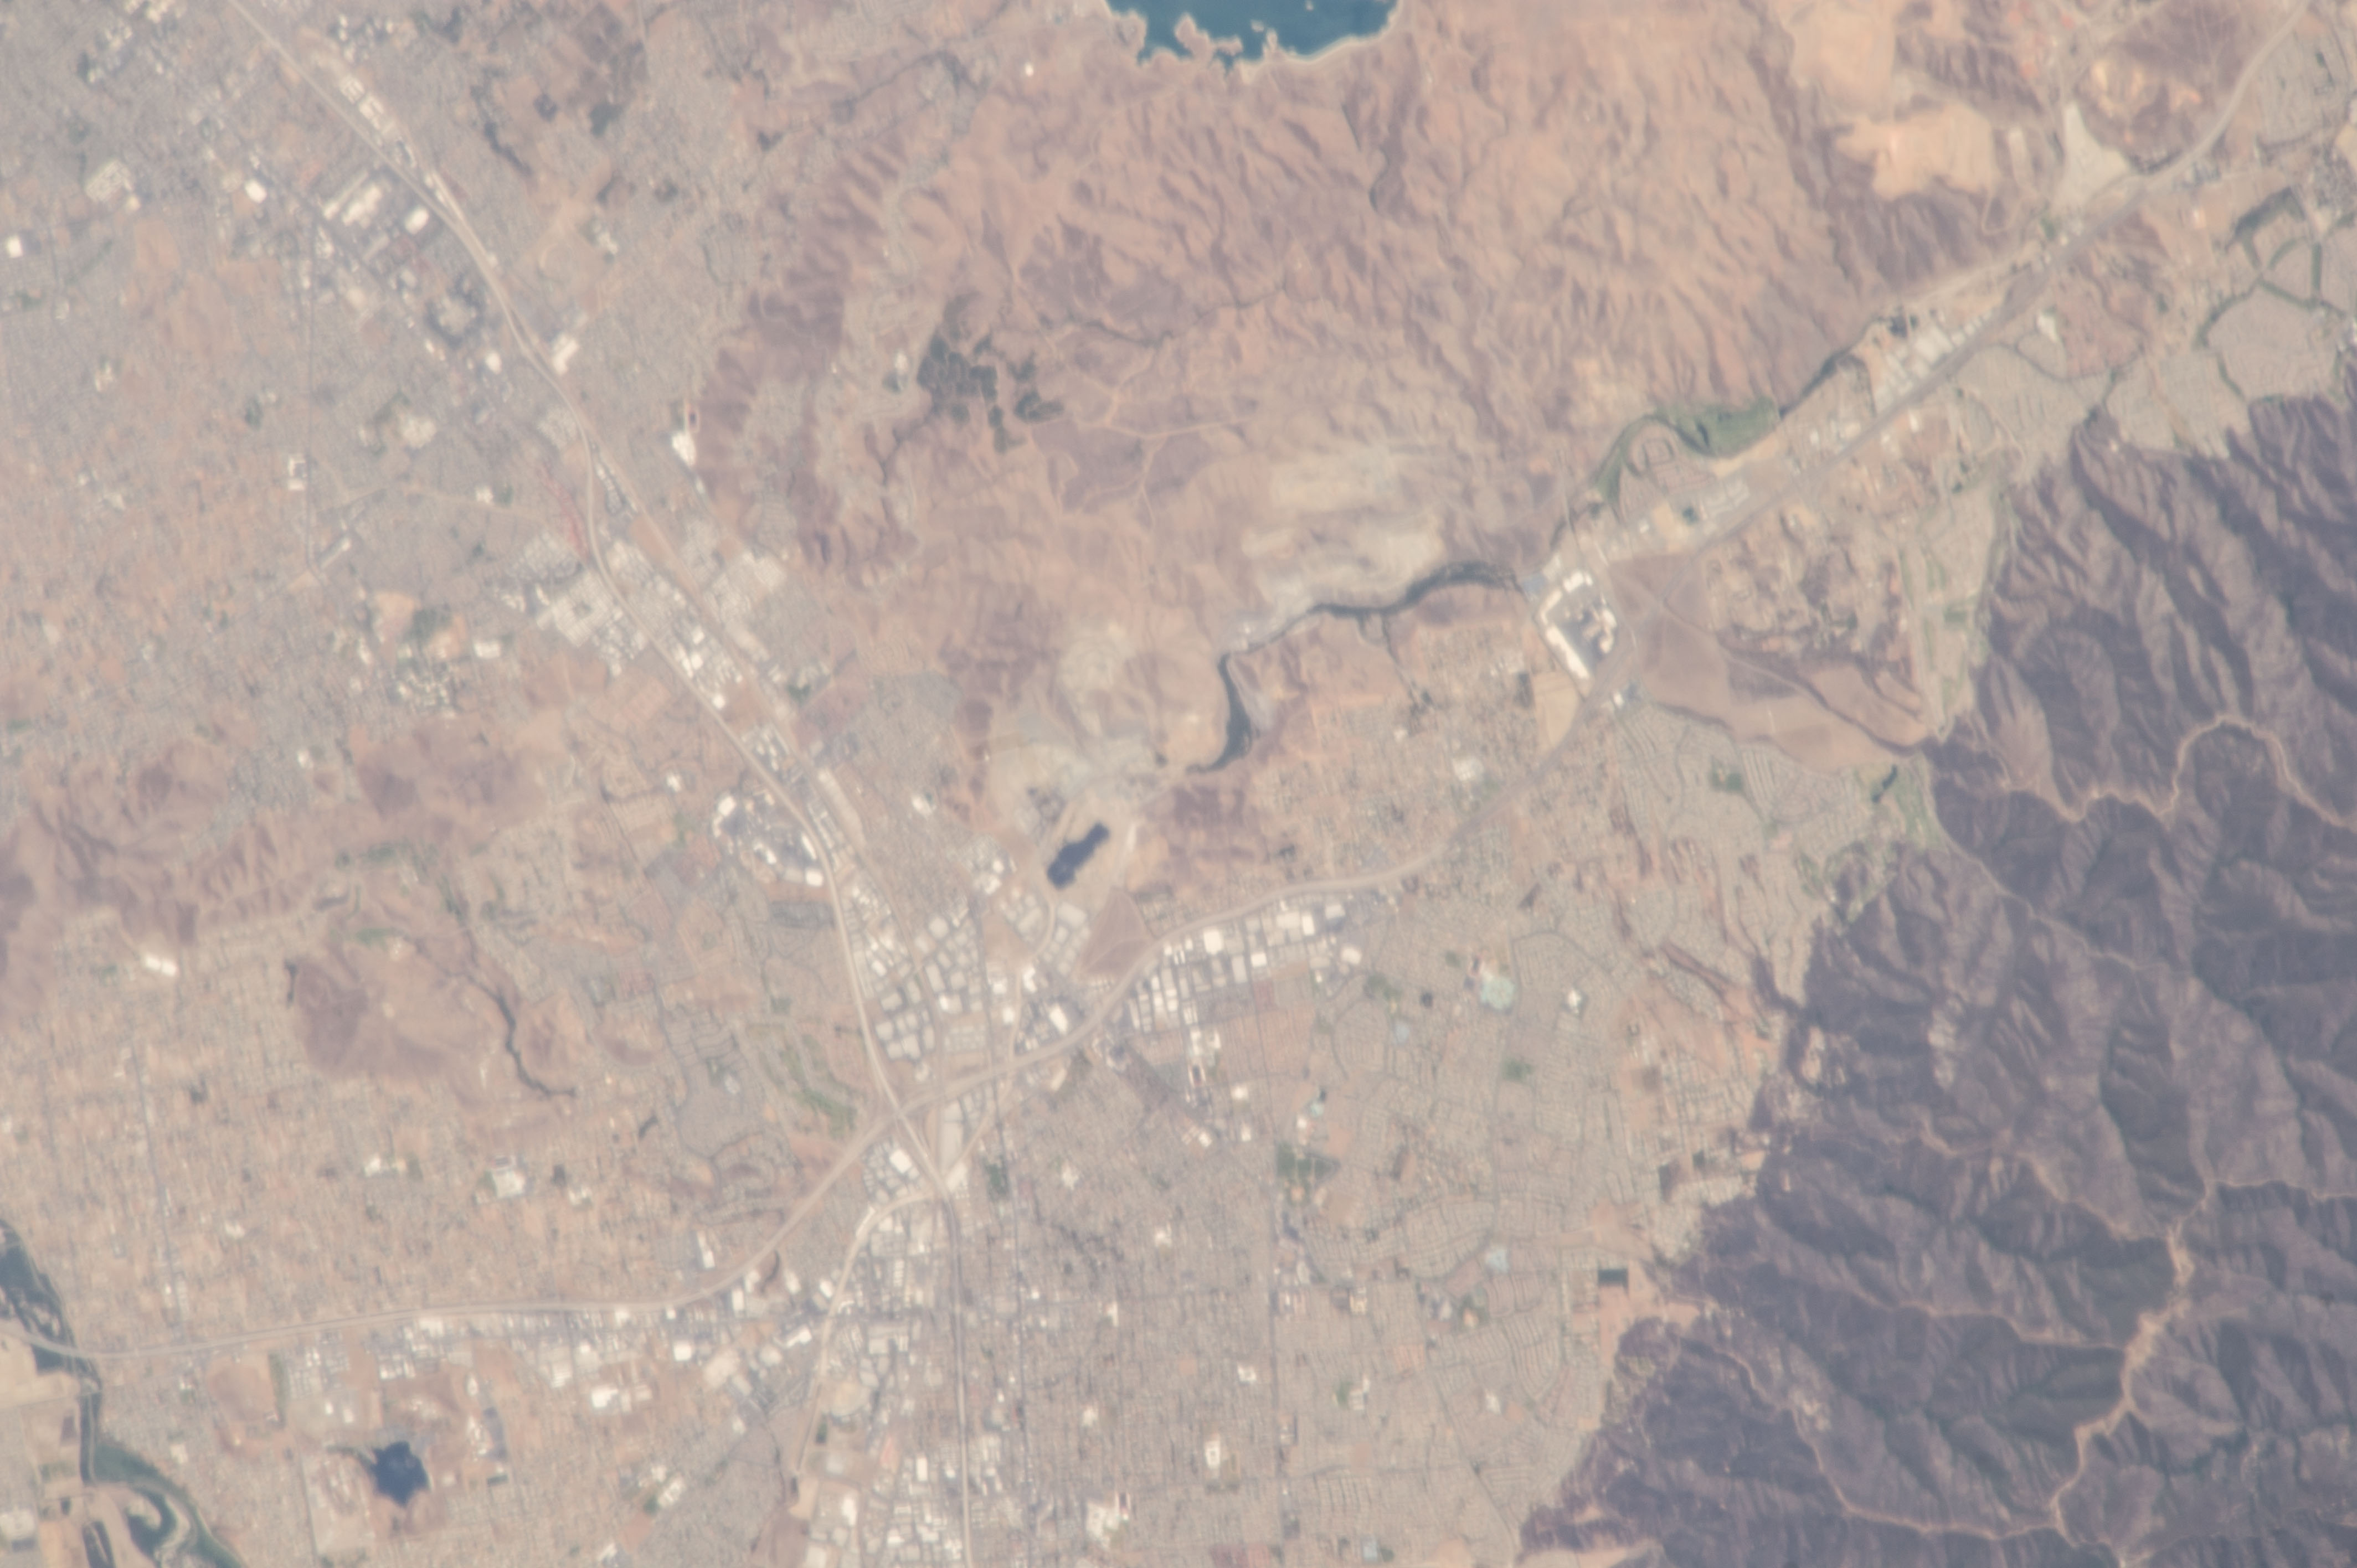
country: USA-CALIFORNIA
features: MTS.
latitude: 33.9
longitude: -117.5
